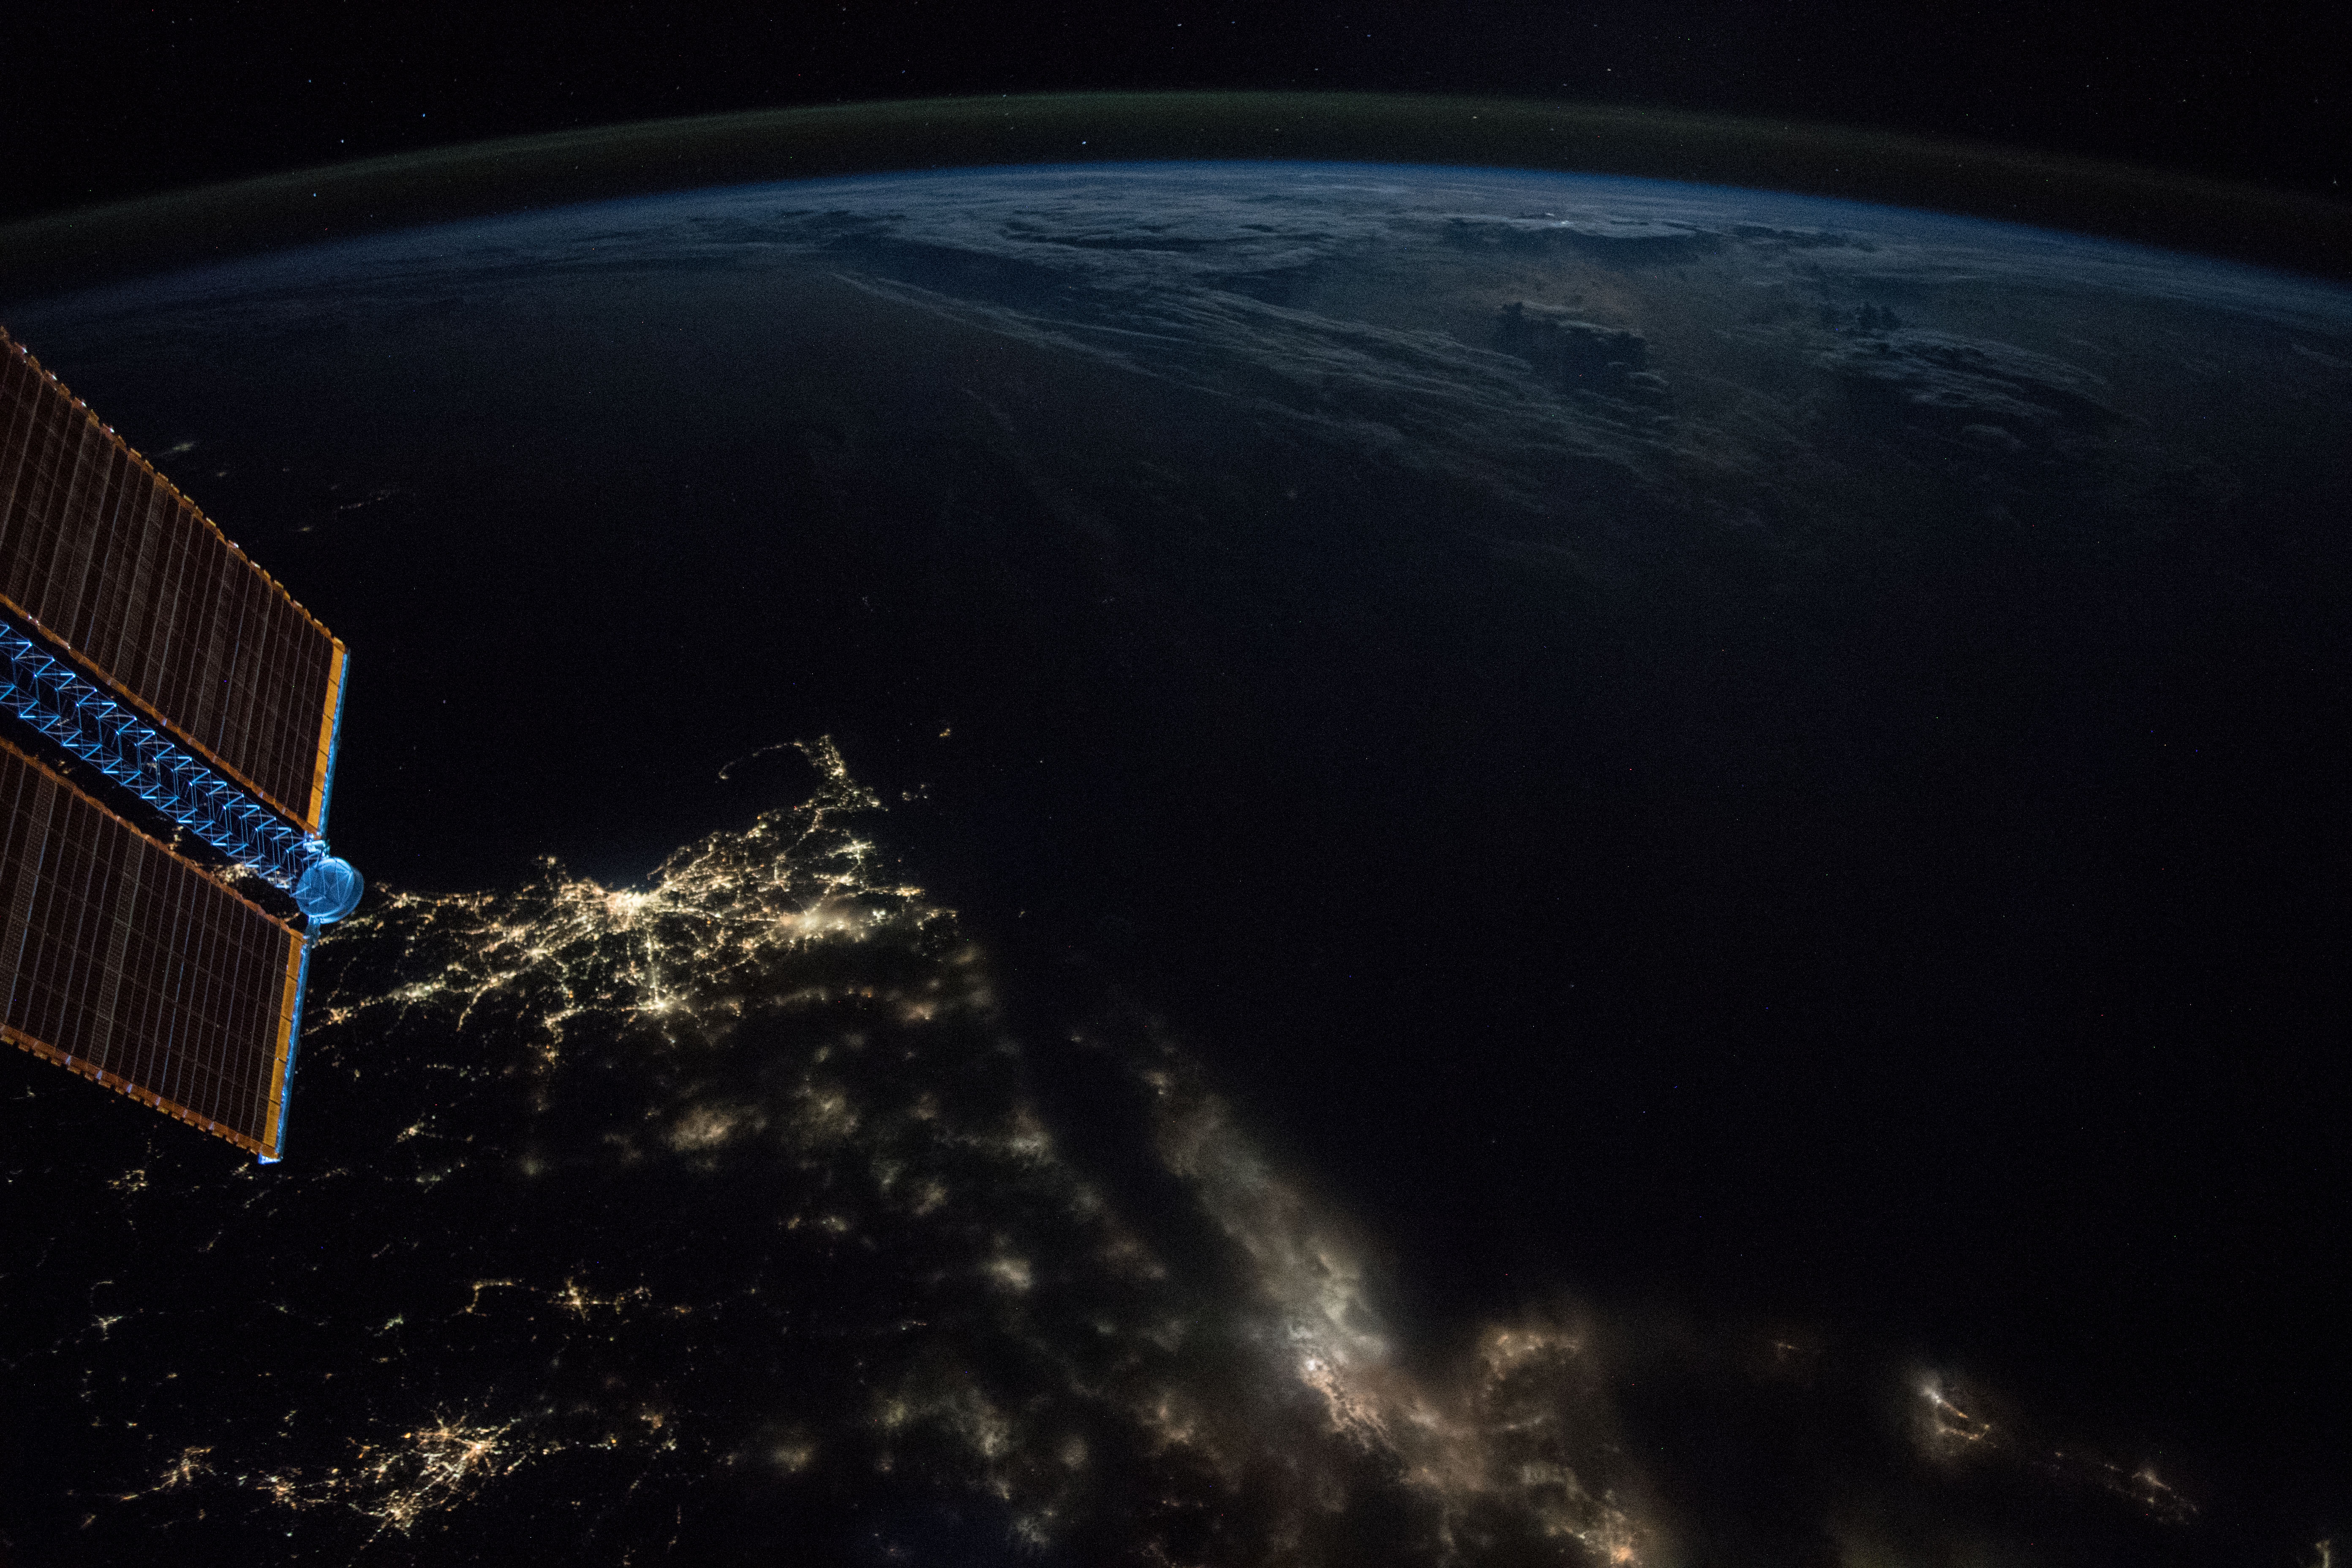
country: ATLANTIC OCEAN
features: LONG ISLAND, BOSTON CITY, RHODE ISLAND, CAPE COD BAY, BLOCK ISLAND, NEW BEDFORD CITY, BUZZARDS BAY, PROVIDENCE CITY, EARTH LIMB, NIGHT
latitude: 40.6
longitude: -71.3
